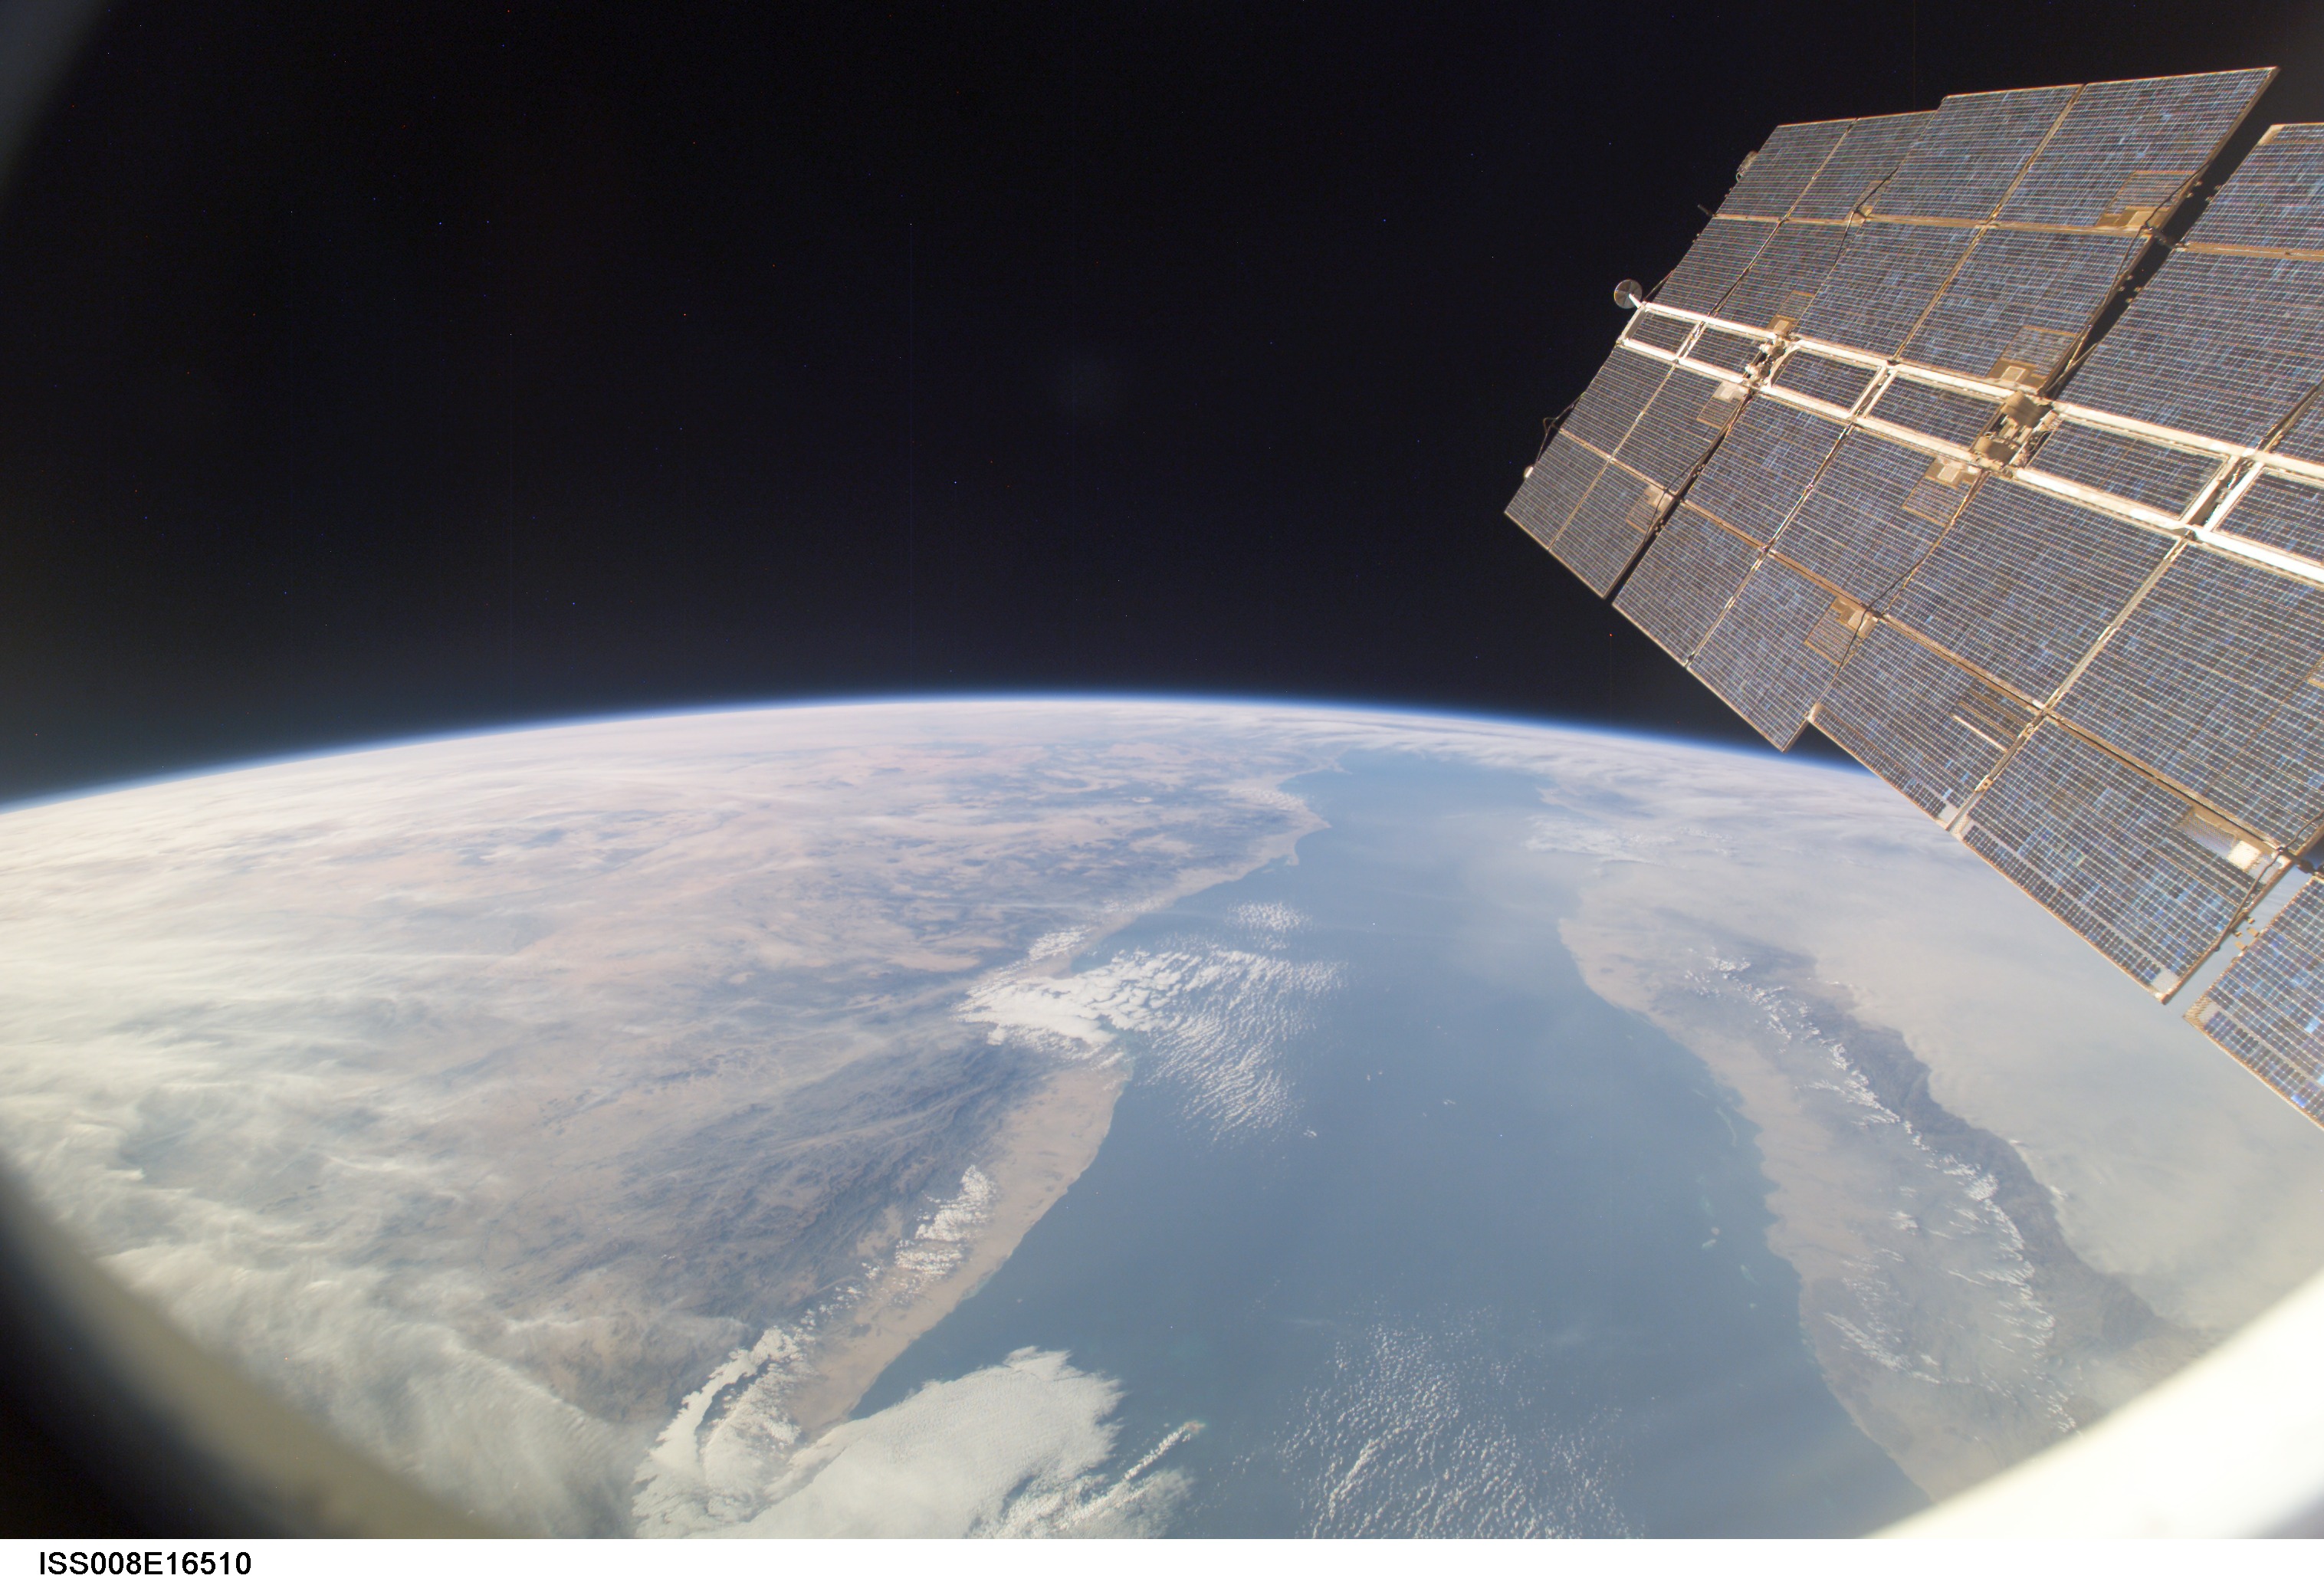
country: ERITREA
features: RED S., ASIR MTS., NUBIAN DES., ATMOSPHERIC LIMB
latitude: 17.5
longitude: 39.0
